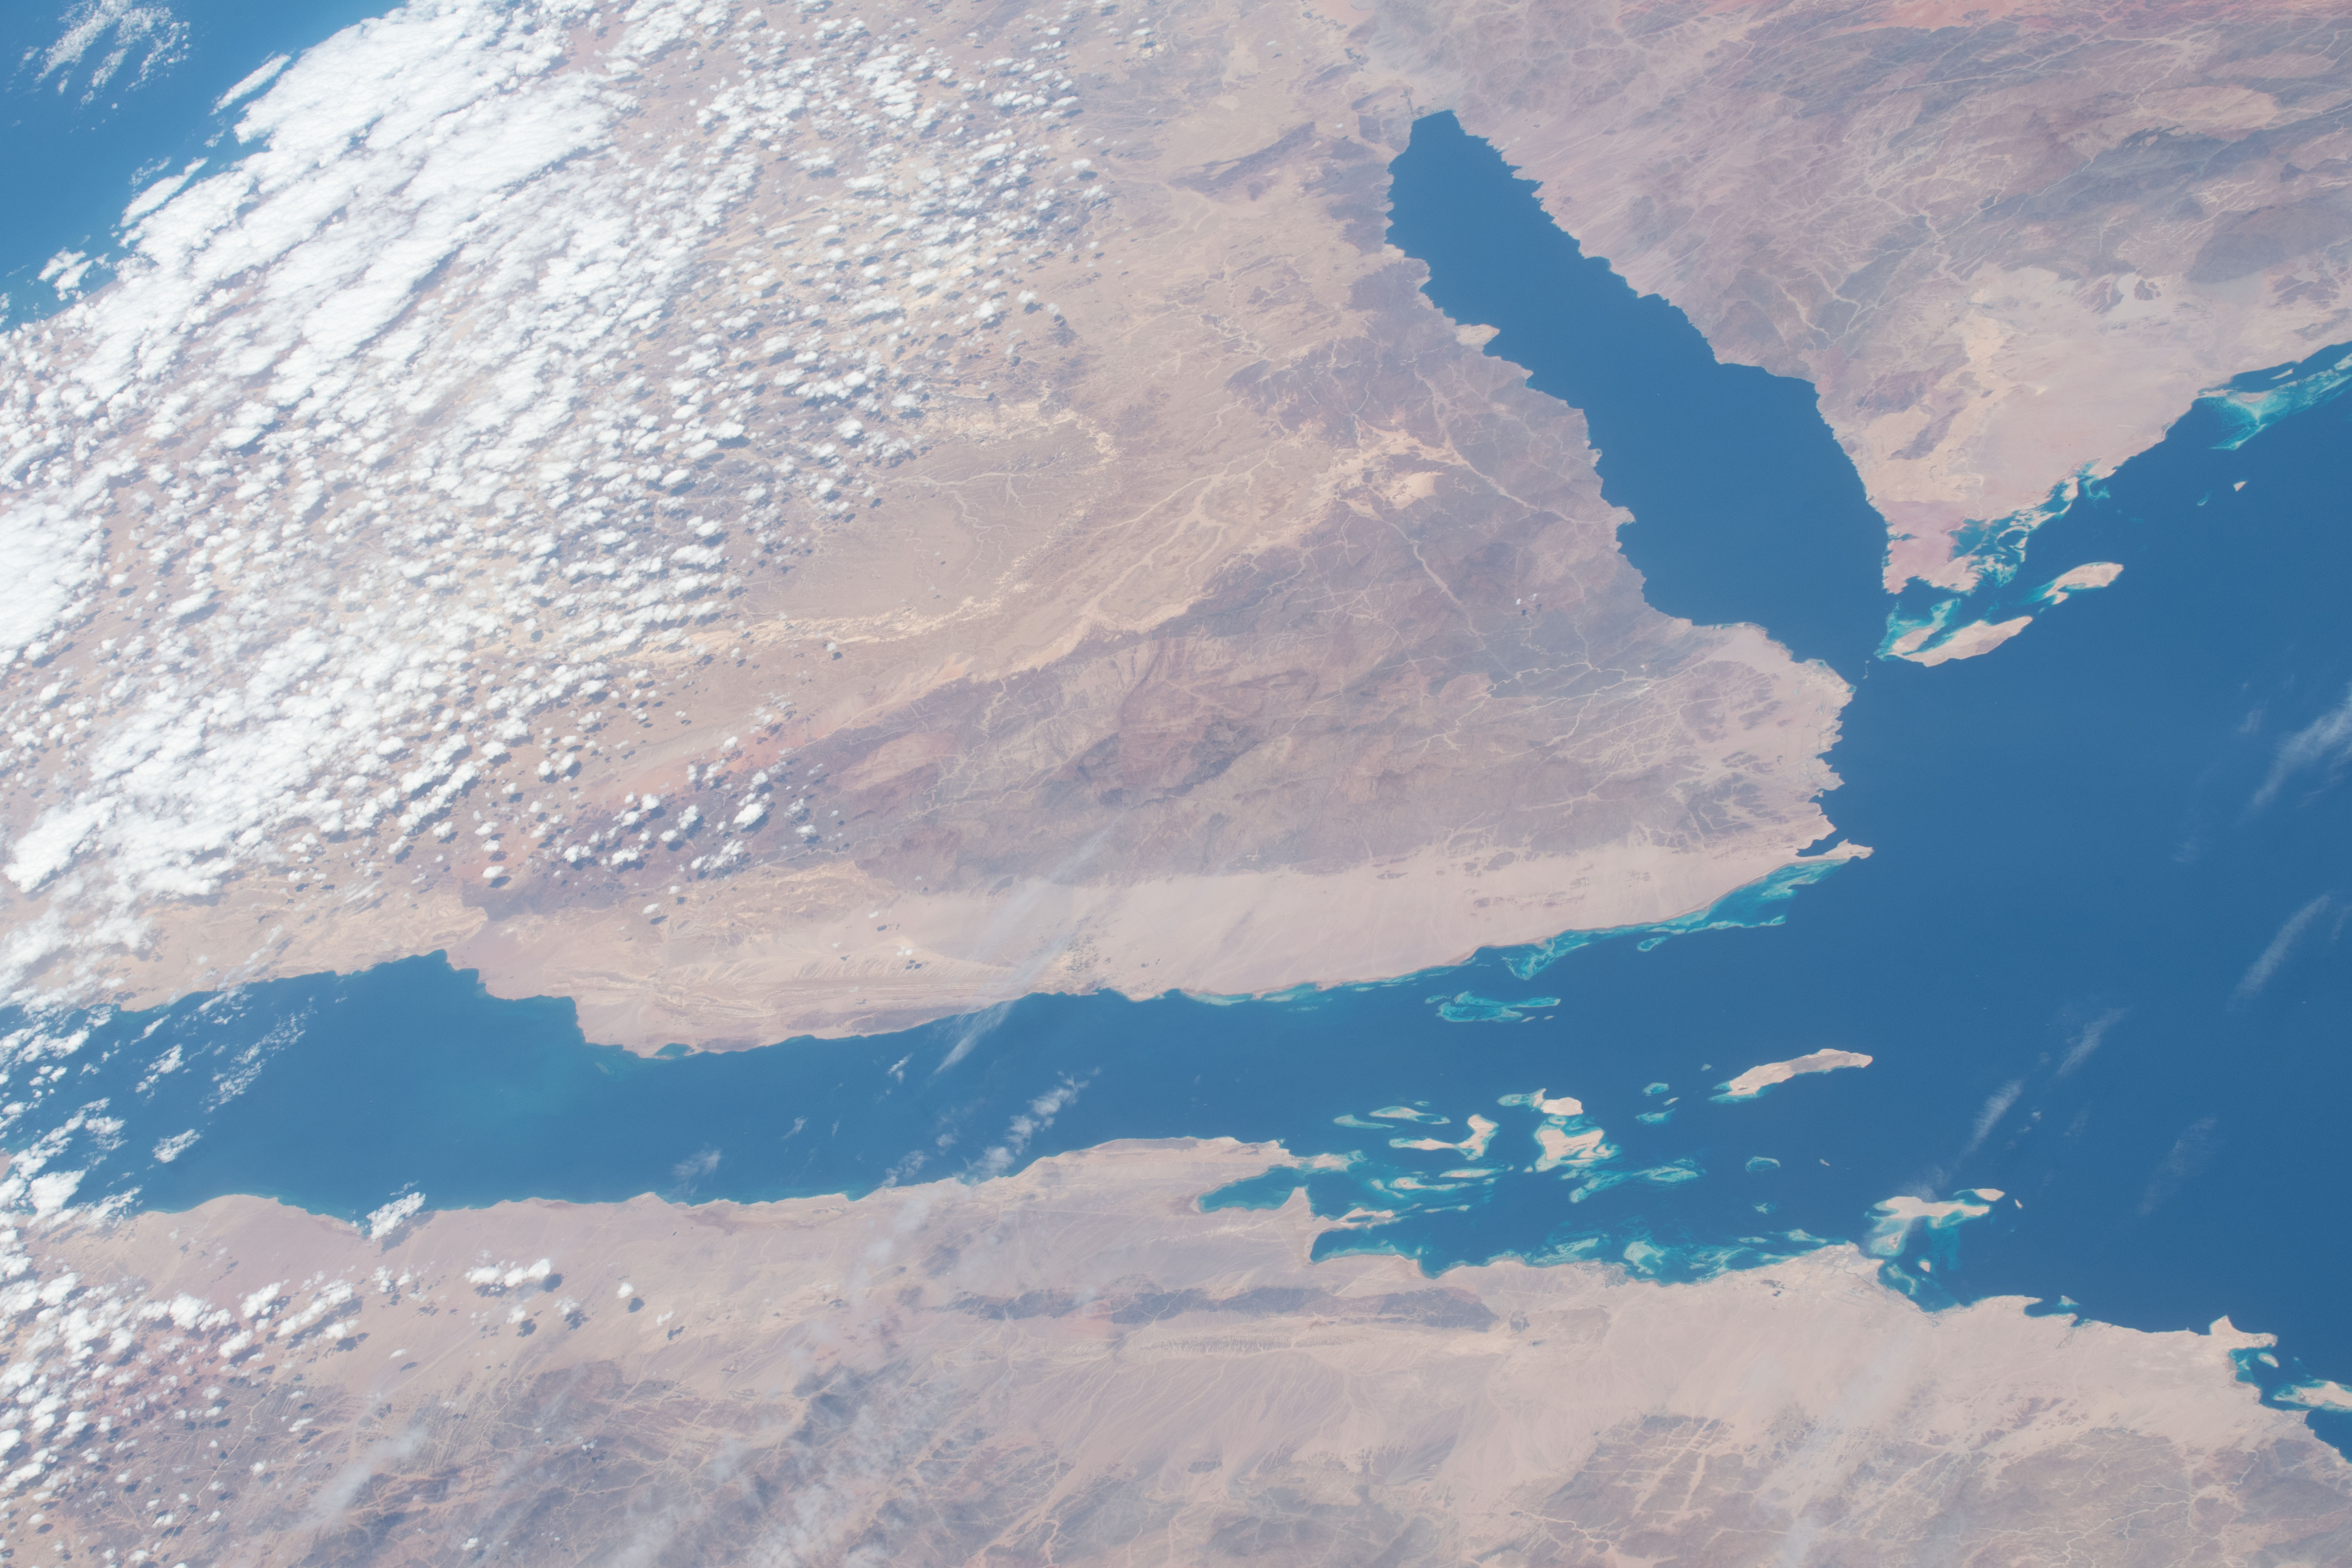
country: EGYPT
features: GULF OF SUEZ, LITTLE BITTER LAKE
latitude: 29.0
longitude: 33.1
